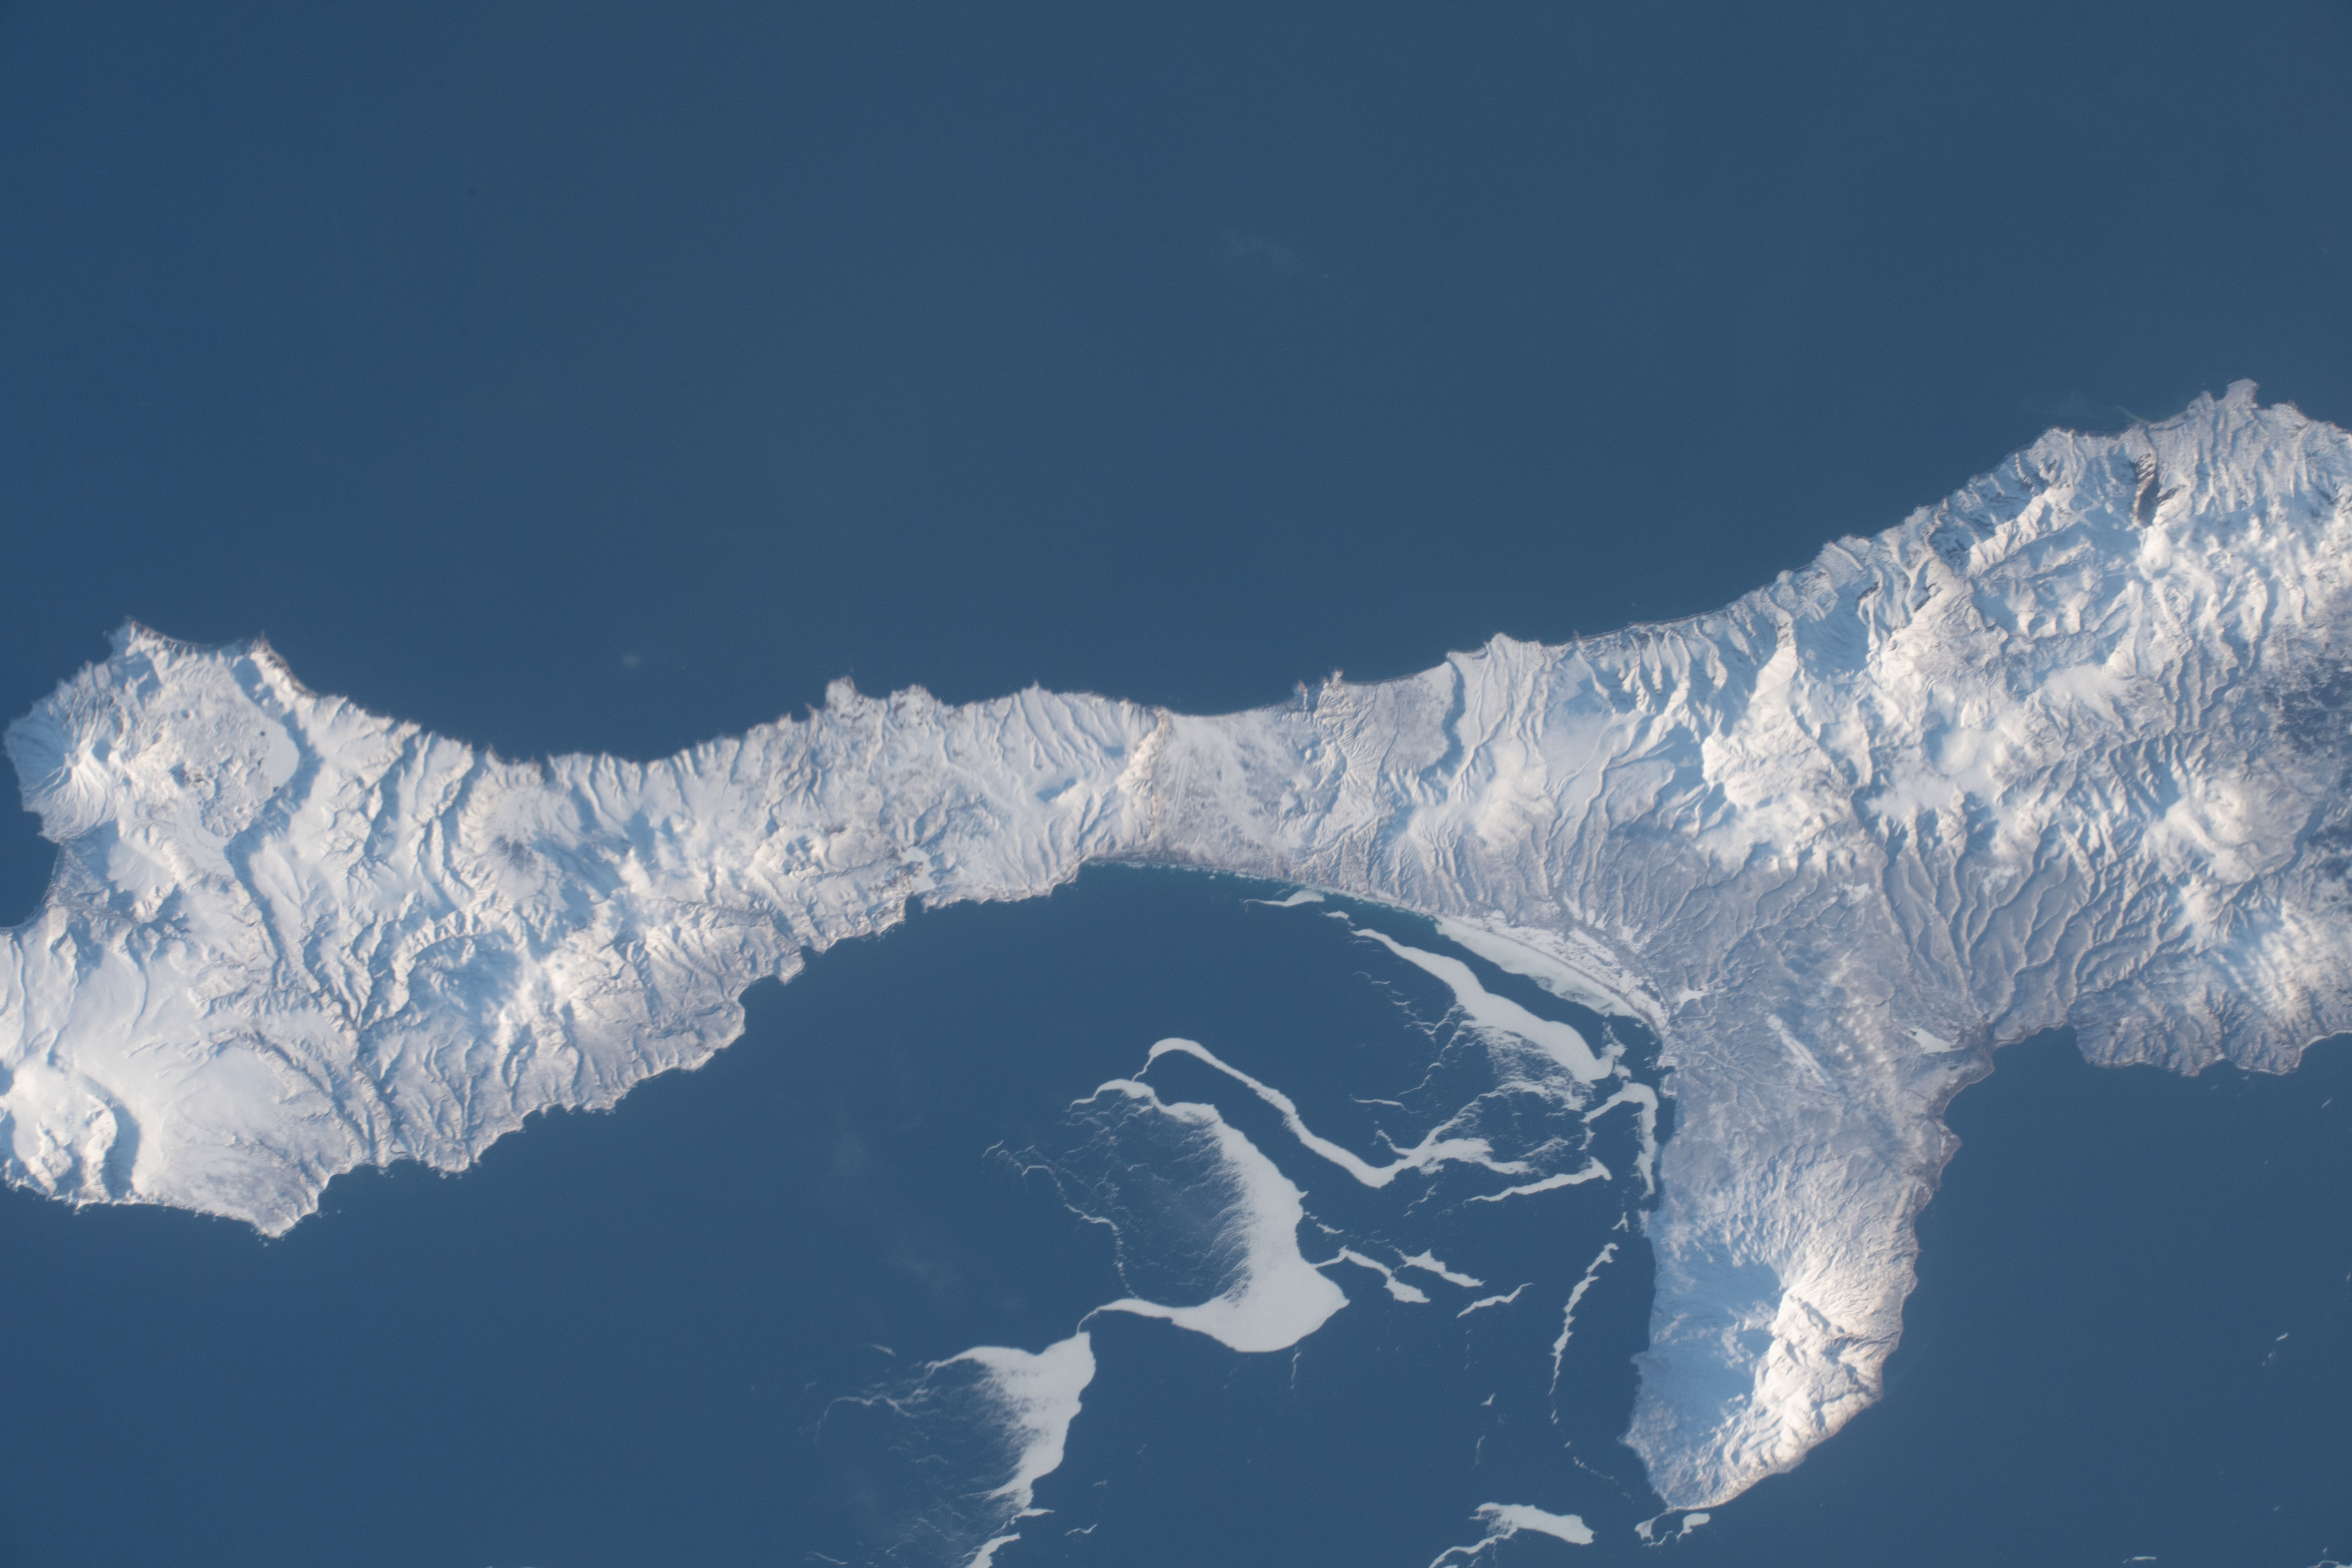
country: RUSSIAN FEDERATION
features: PACIFIC OCEAN, FRIZ BAY, ITURUP ISLAND, PROSTOY BAY
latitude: 45.3
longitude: 148.3
